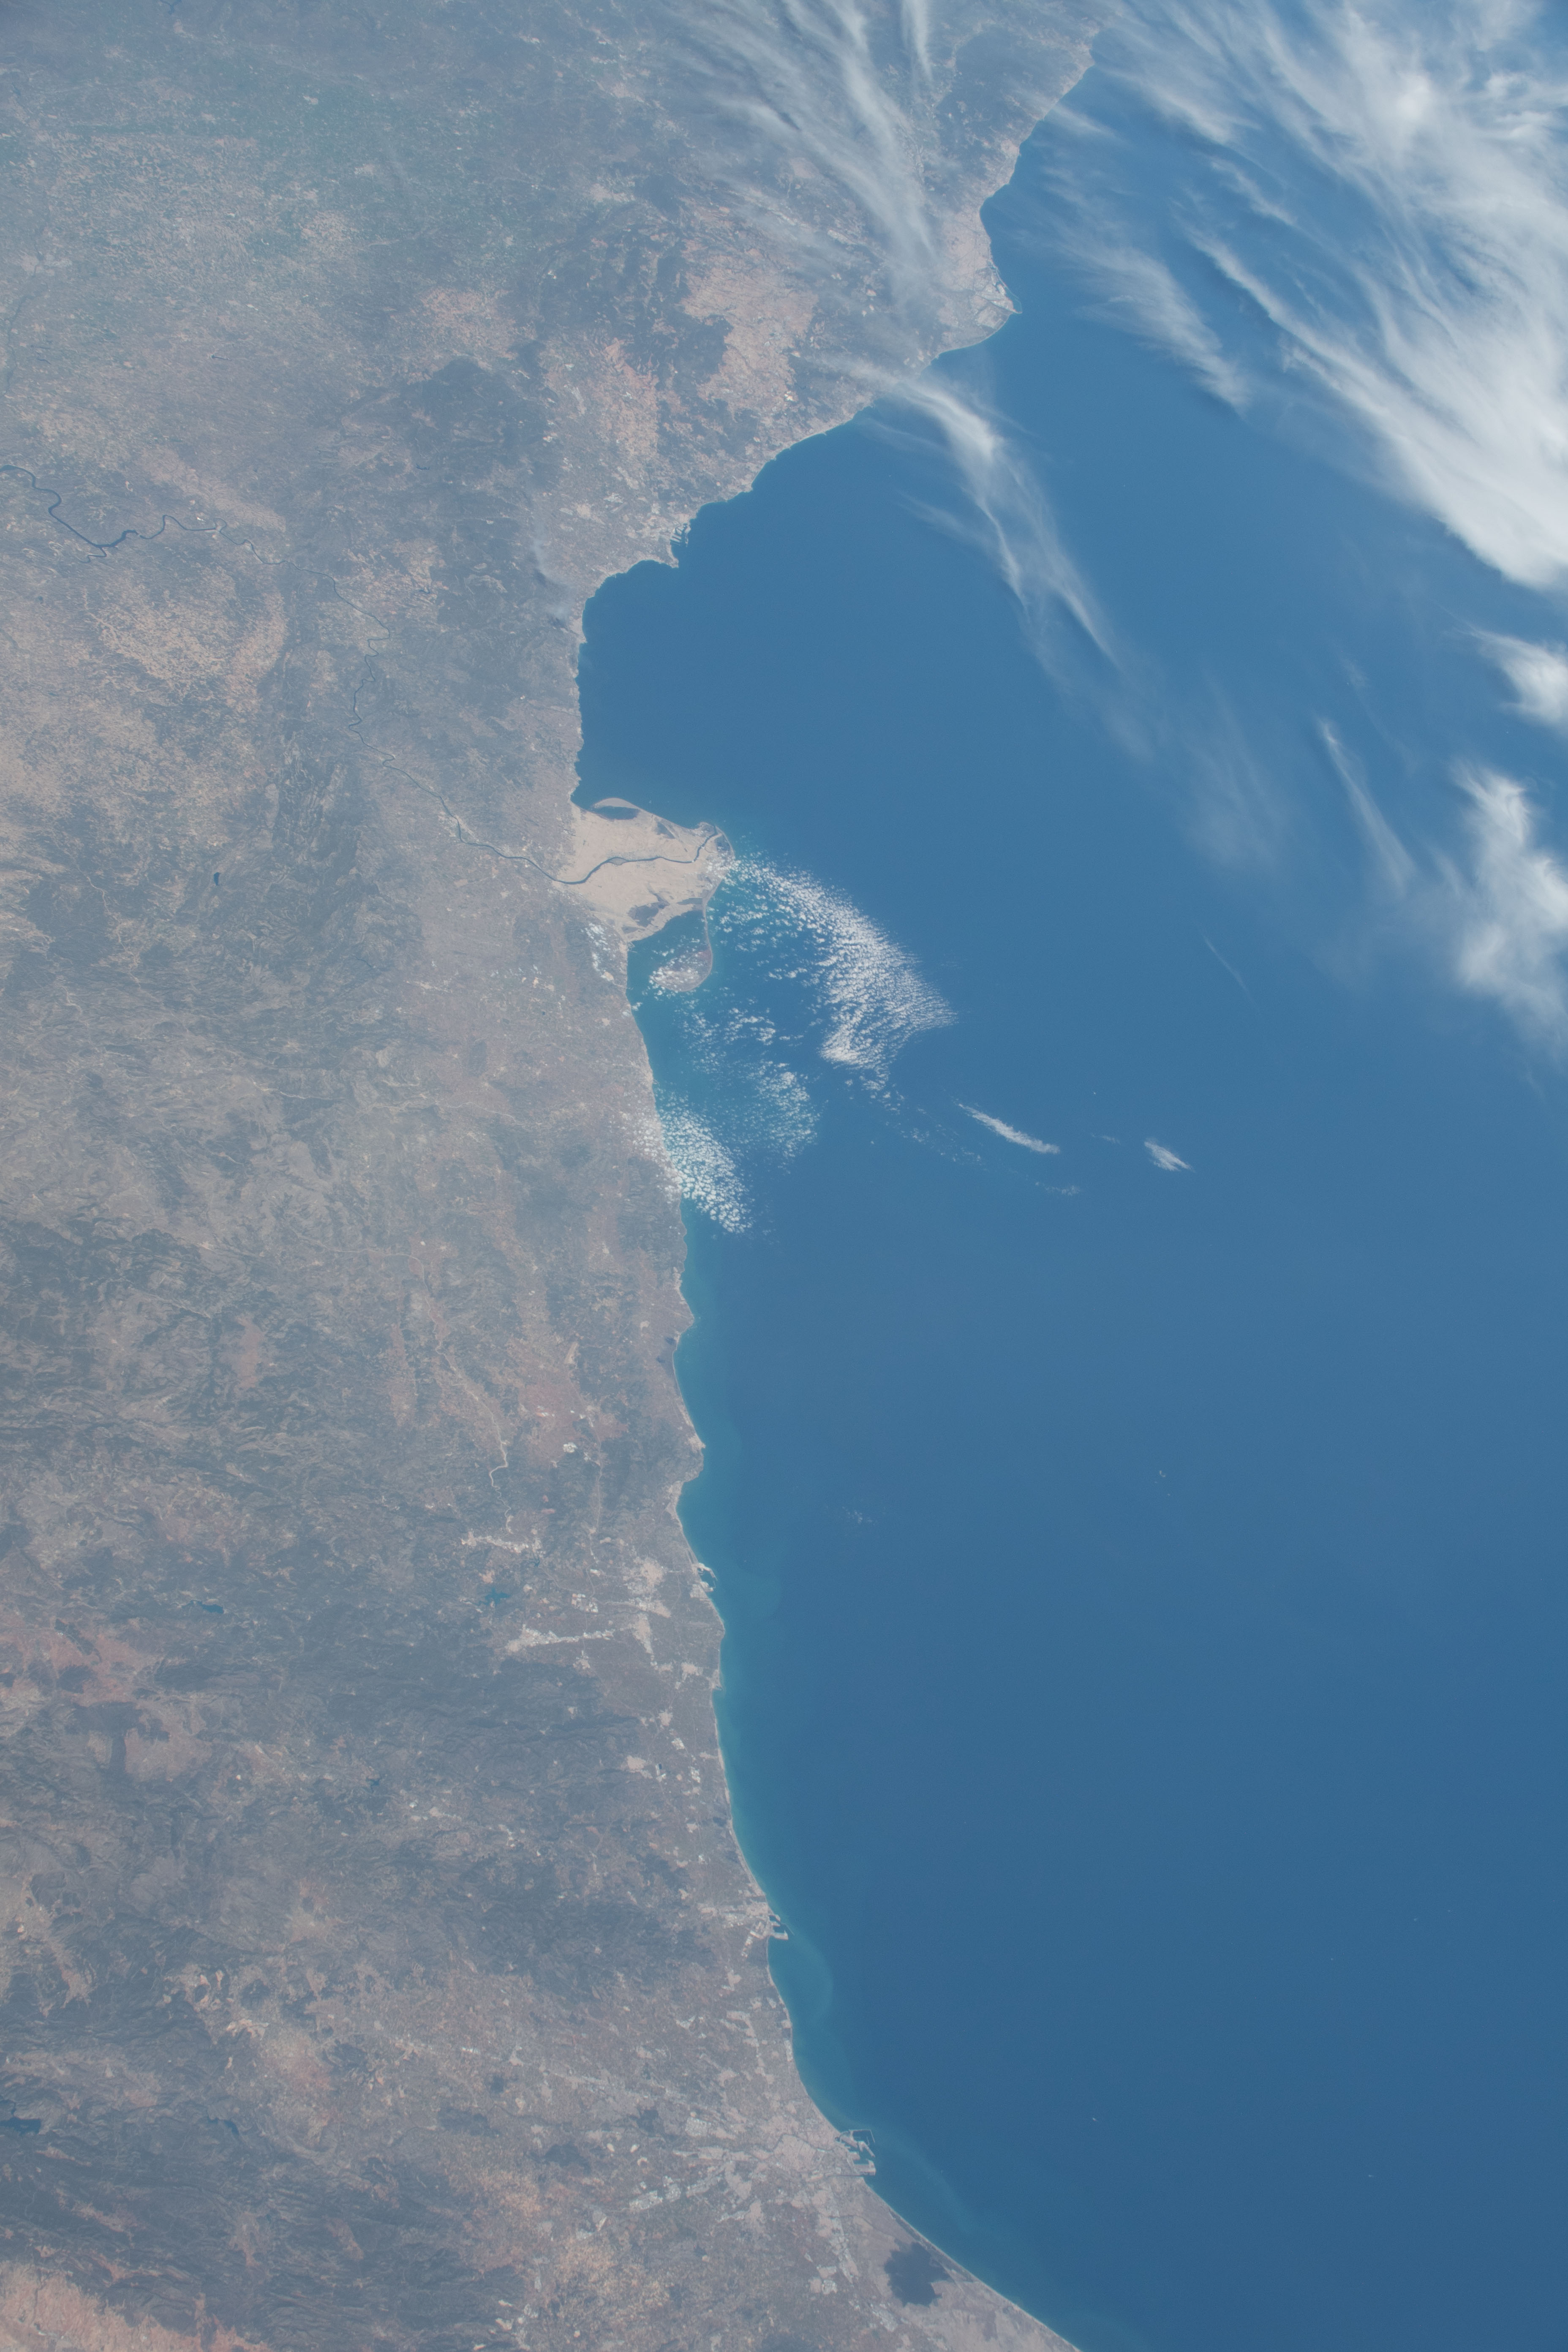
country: SPAIN
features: MEDITERRANEAN SEA, ANDORRA CITY
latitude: 40.4
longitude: 0.9
